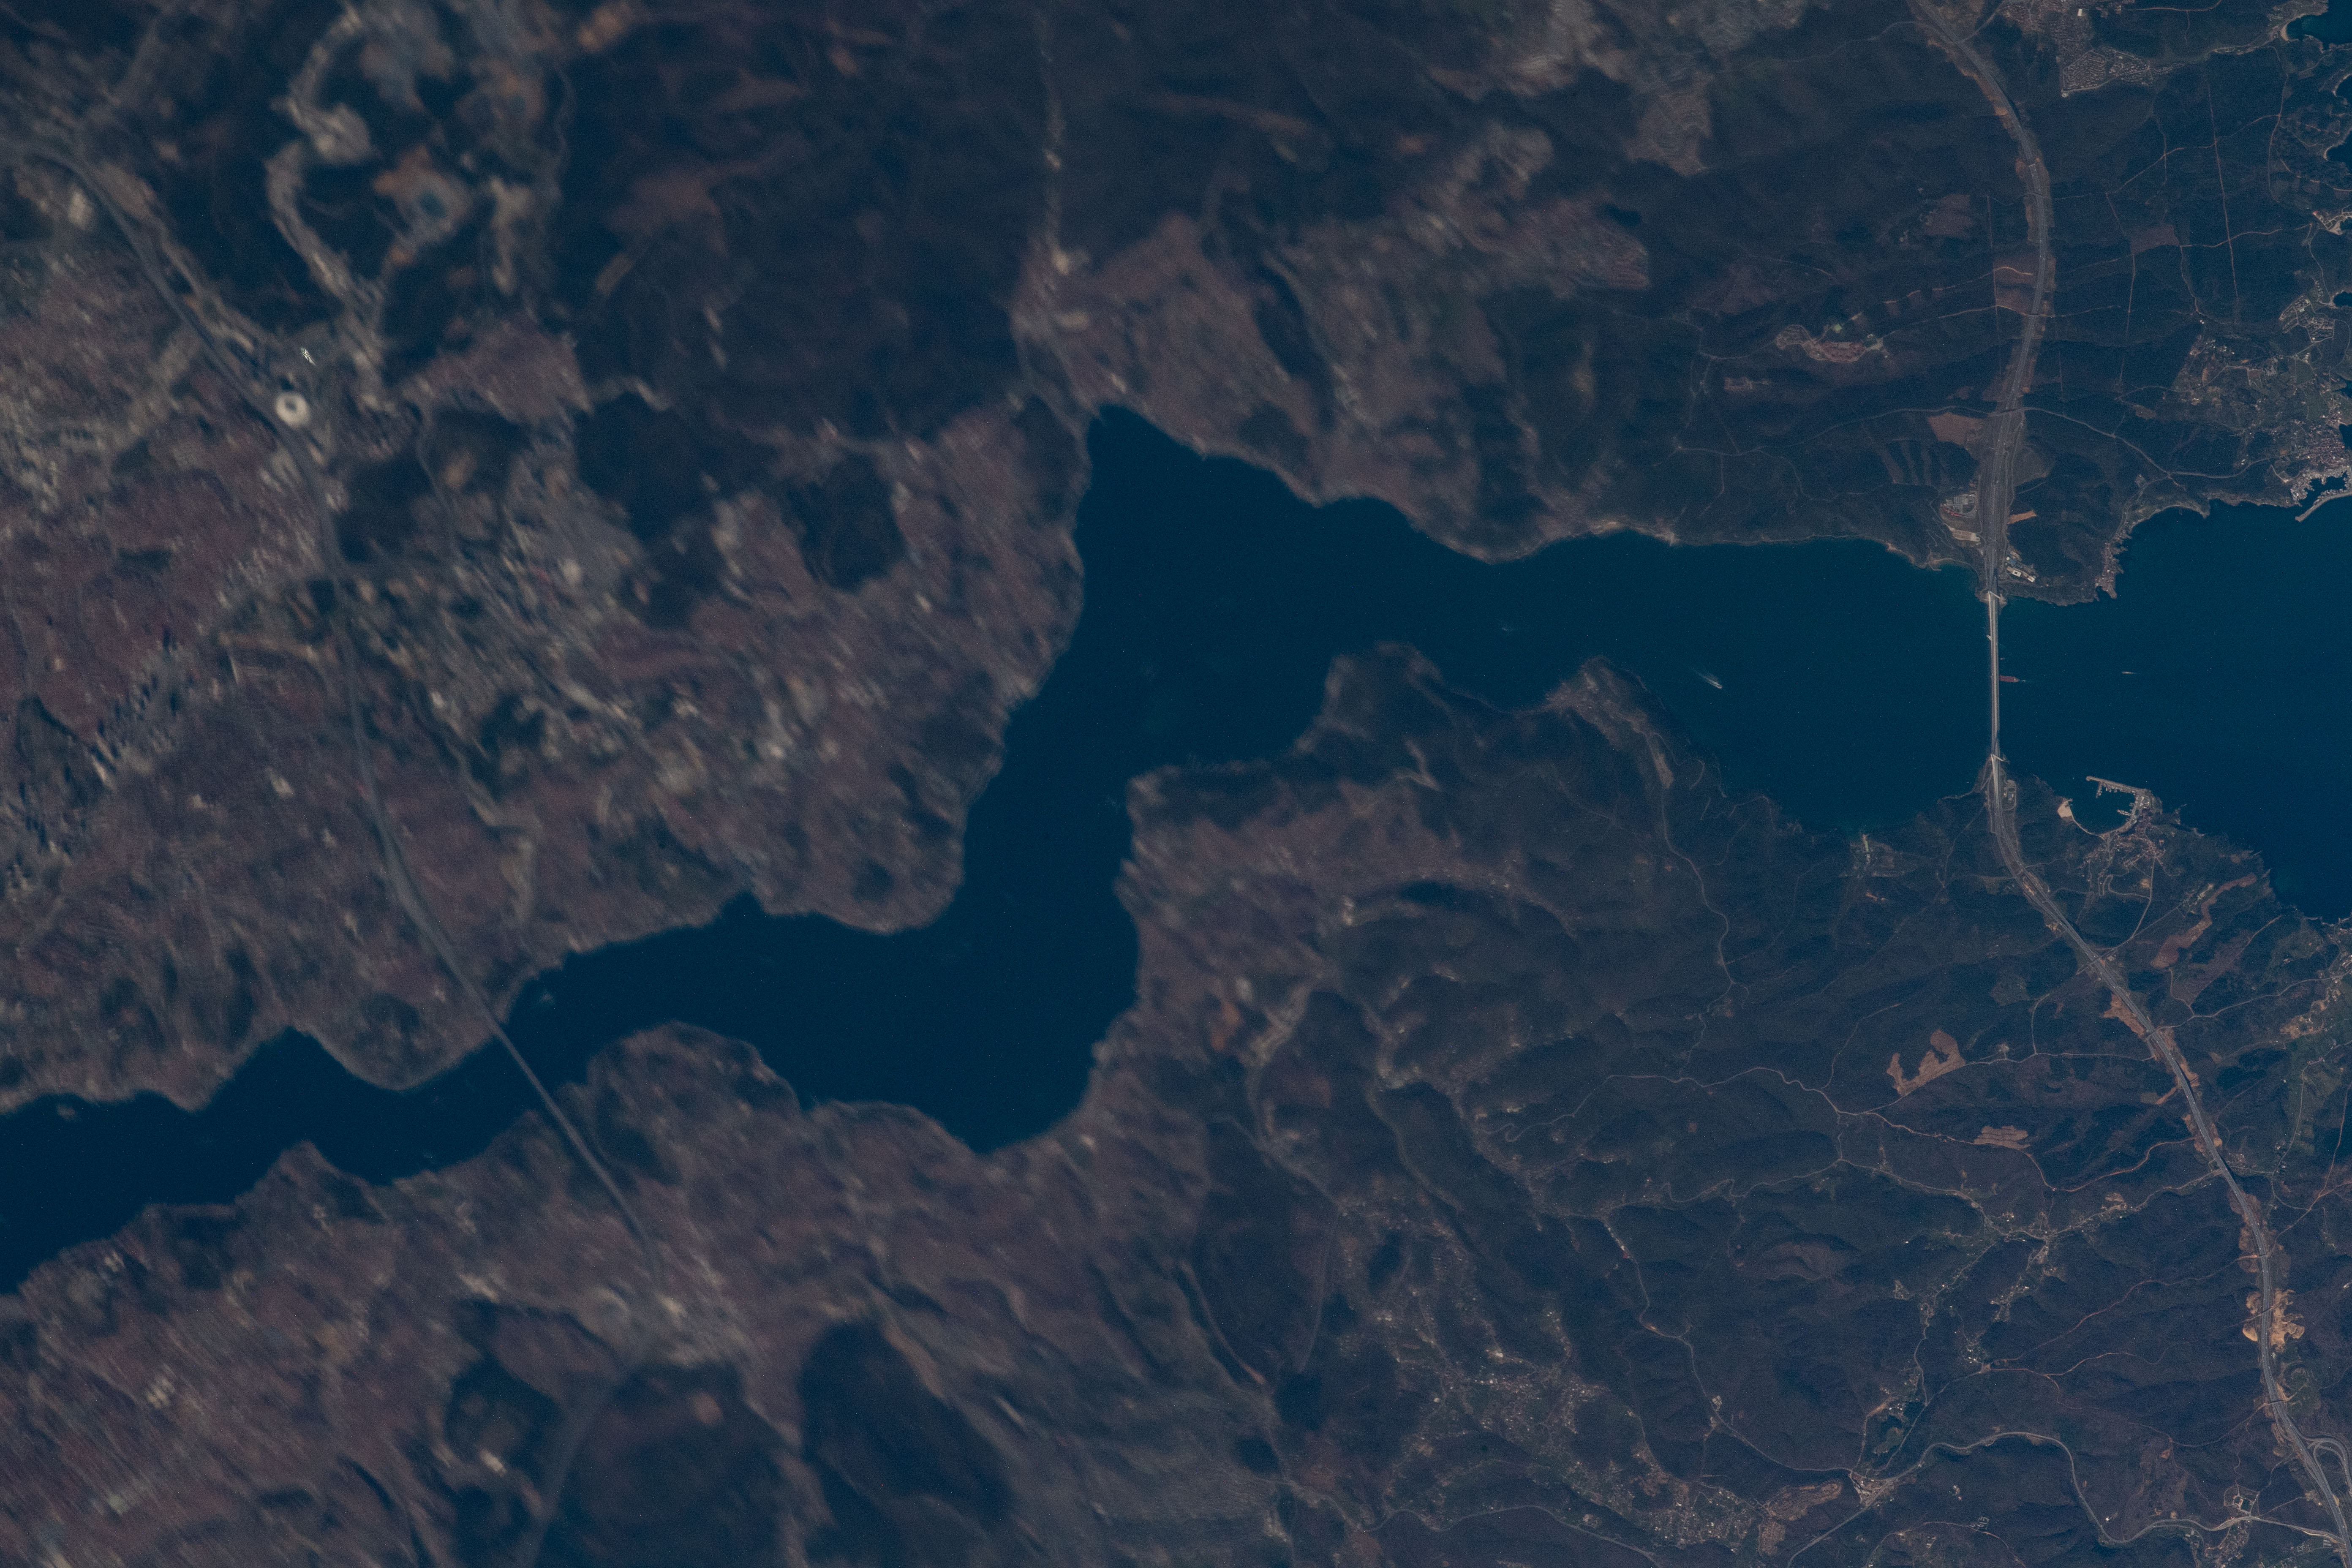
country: TURKEY
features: BOSFORO STRAIT
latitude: 41.1
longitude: 29.1
